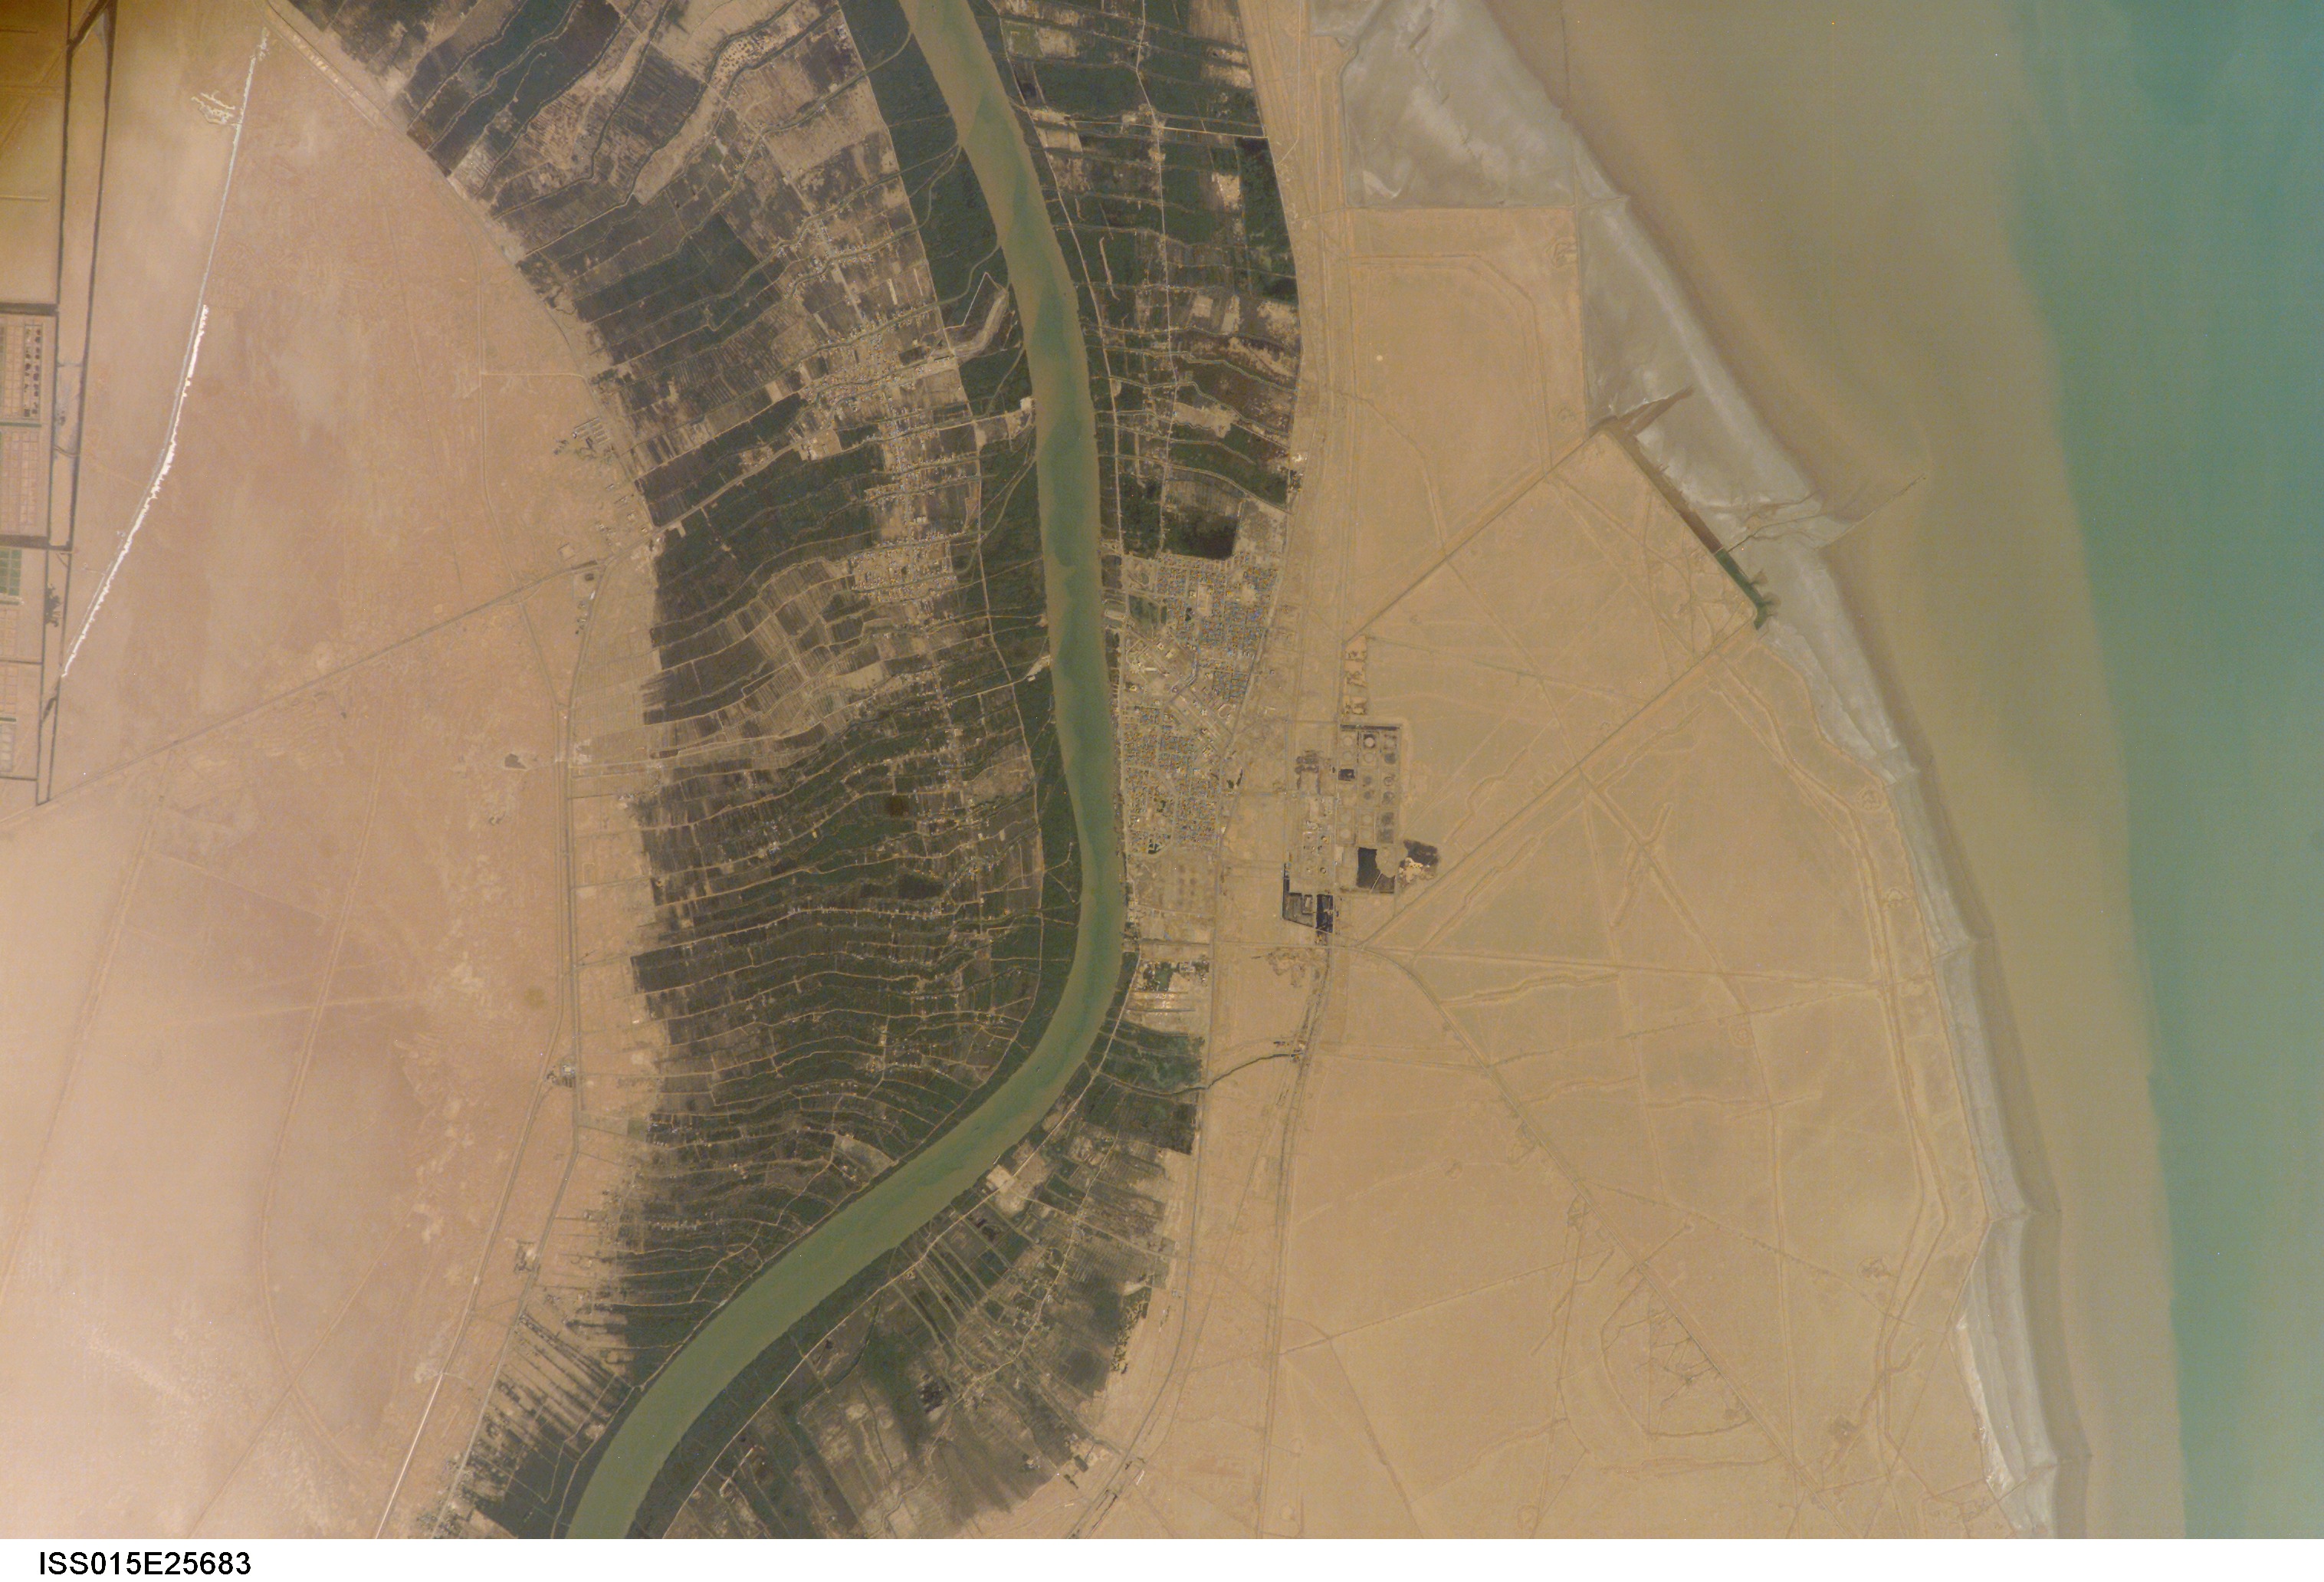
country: IRAN
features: AL FAW, AL'ARAB EST., AGR.
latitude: 30.0
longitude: 48.5
